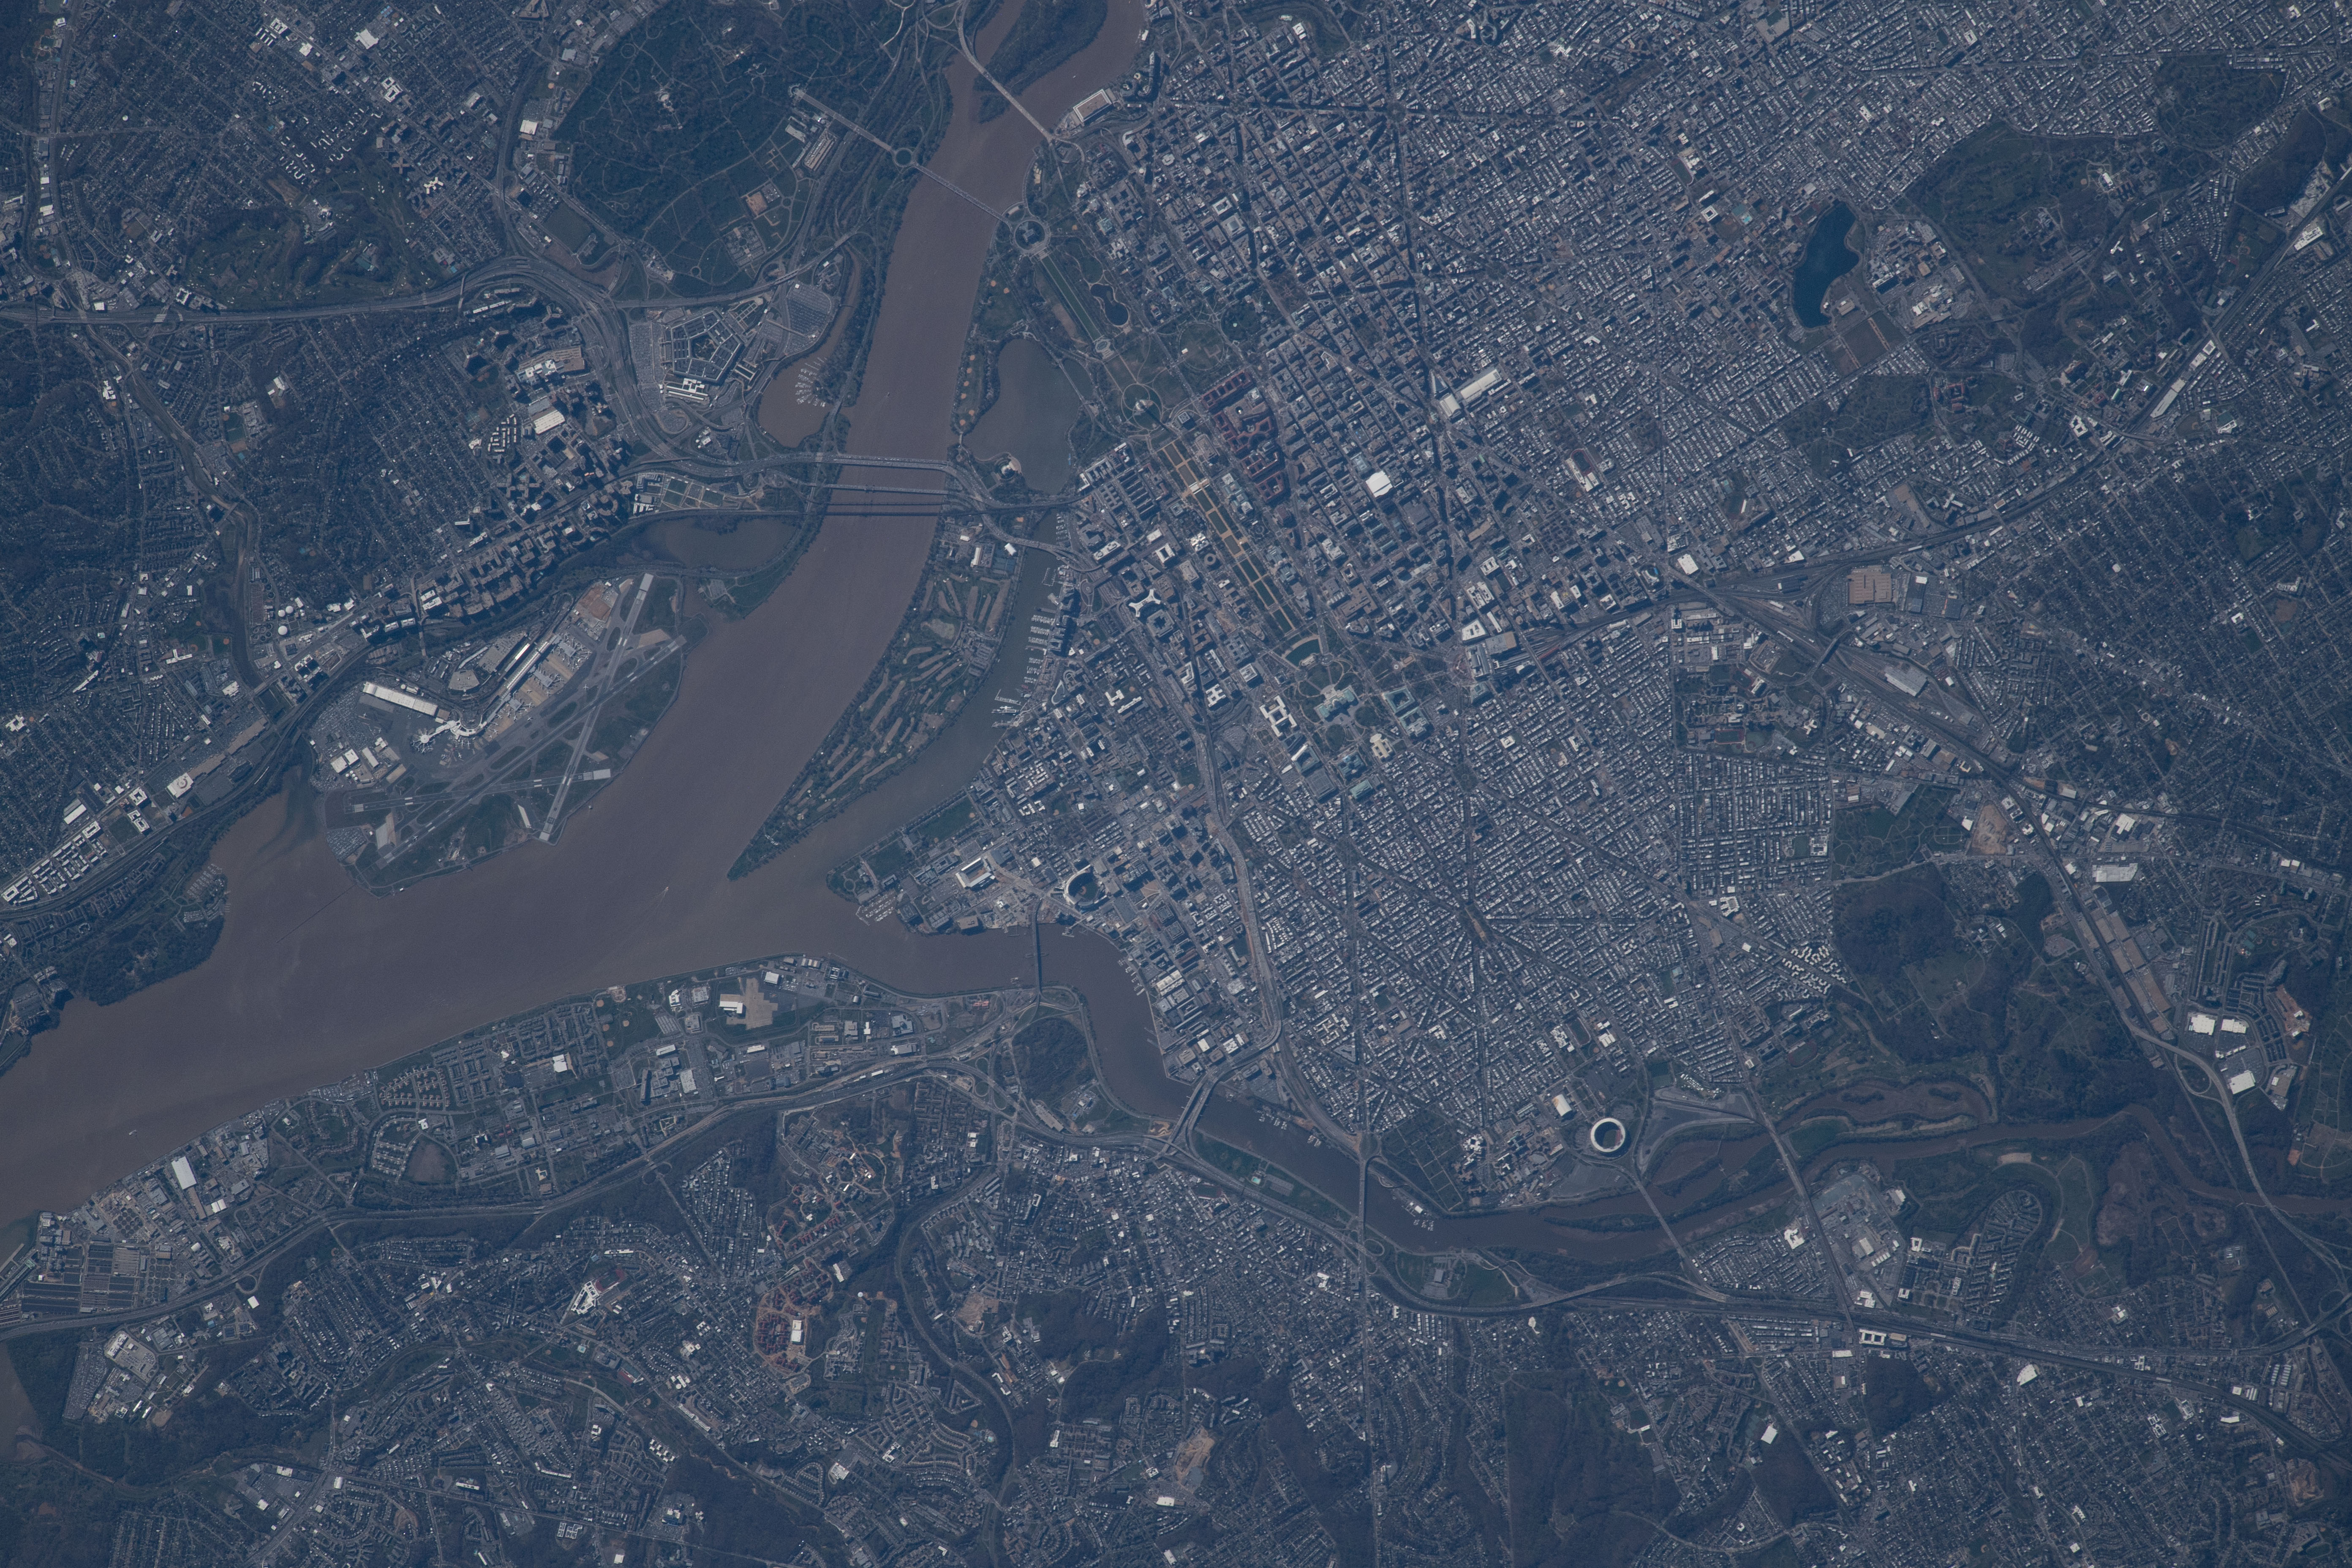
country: USA-DC
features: DISTRICT OF COLUMBIA, DAINGERFIELD ISLAND, EAST POTOMAC PARK, UNITED STATES NATIONAL ARBBORETUM, BASILICA OF THE NATIONAL SHRINE OF THE IMMACULATE CONCEPTION
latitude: 38.9
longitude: -77.0
